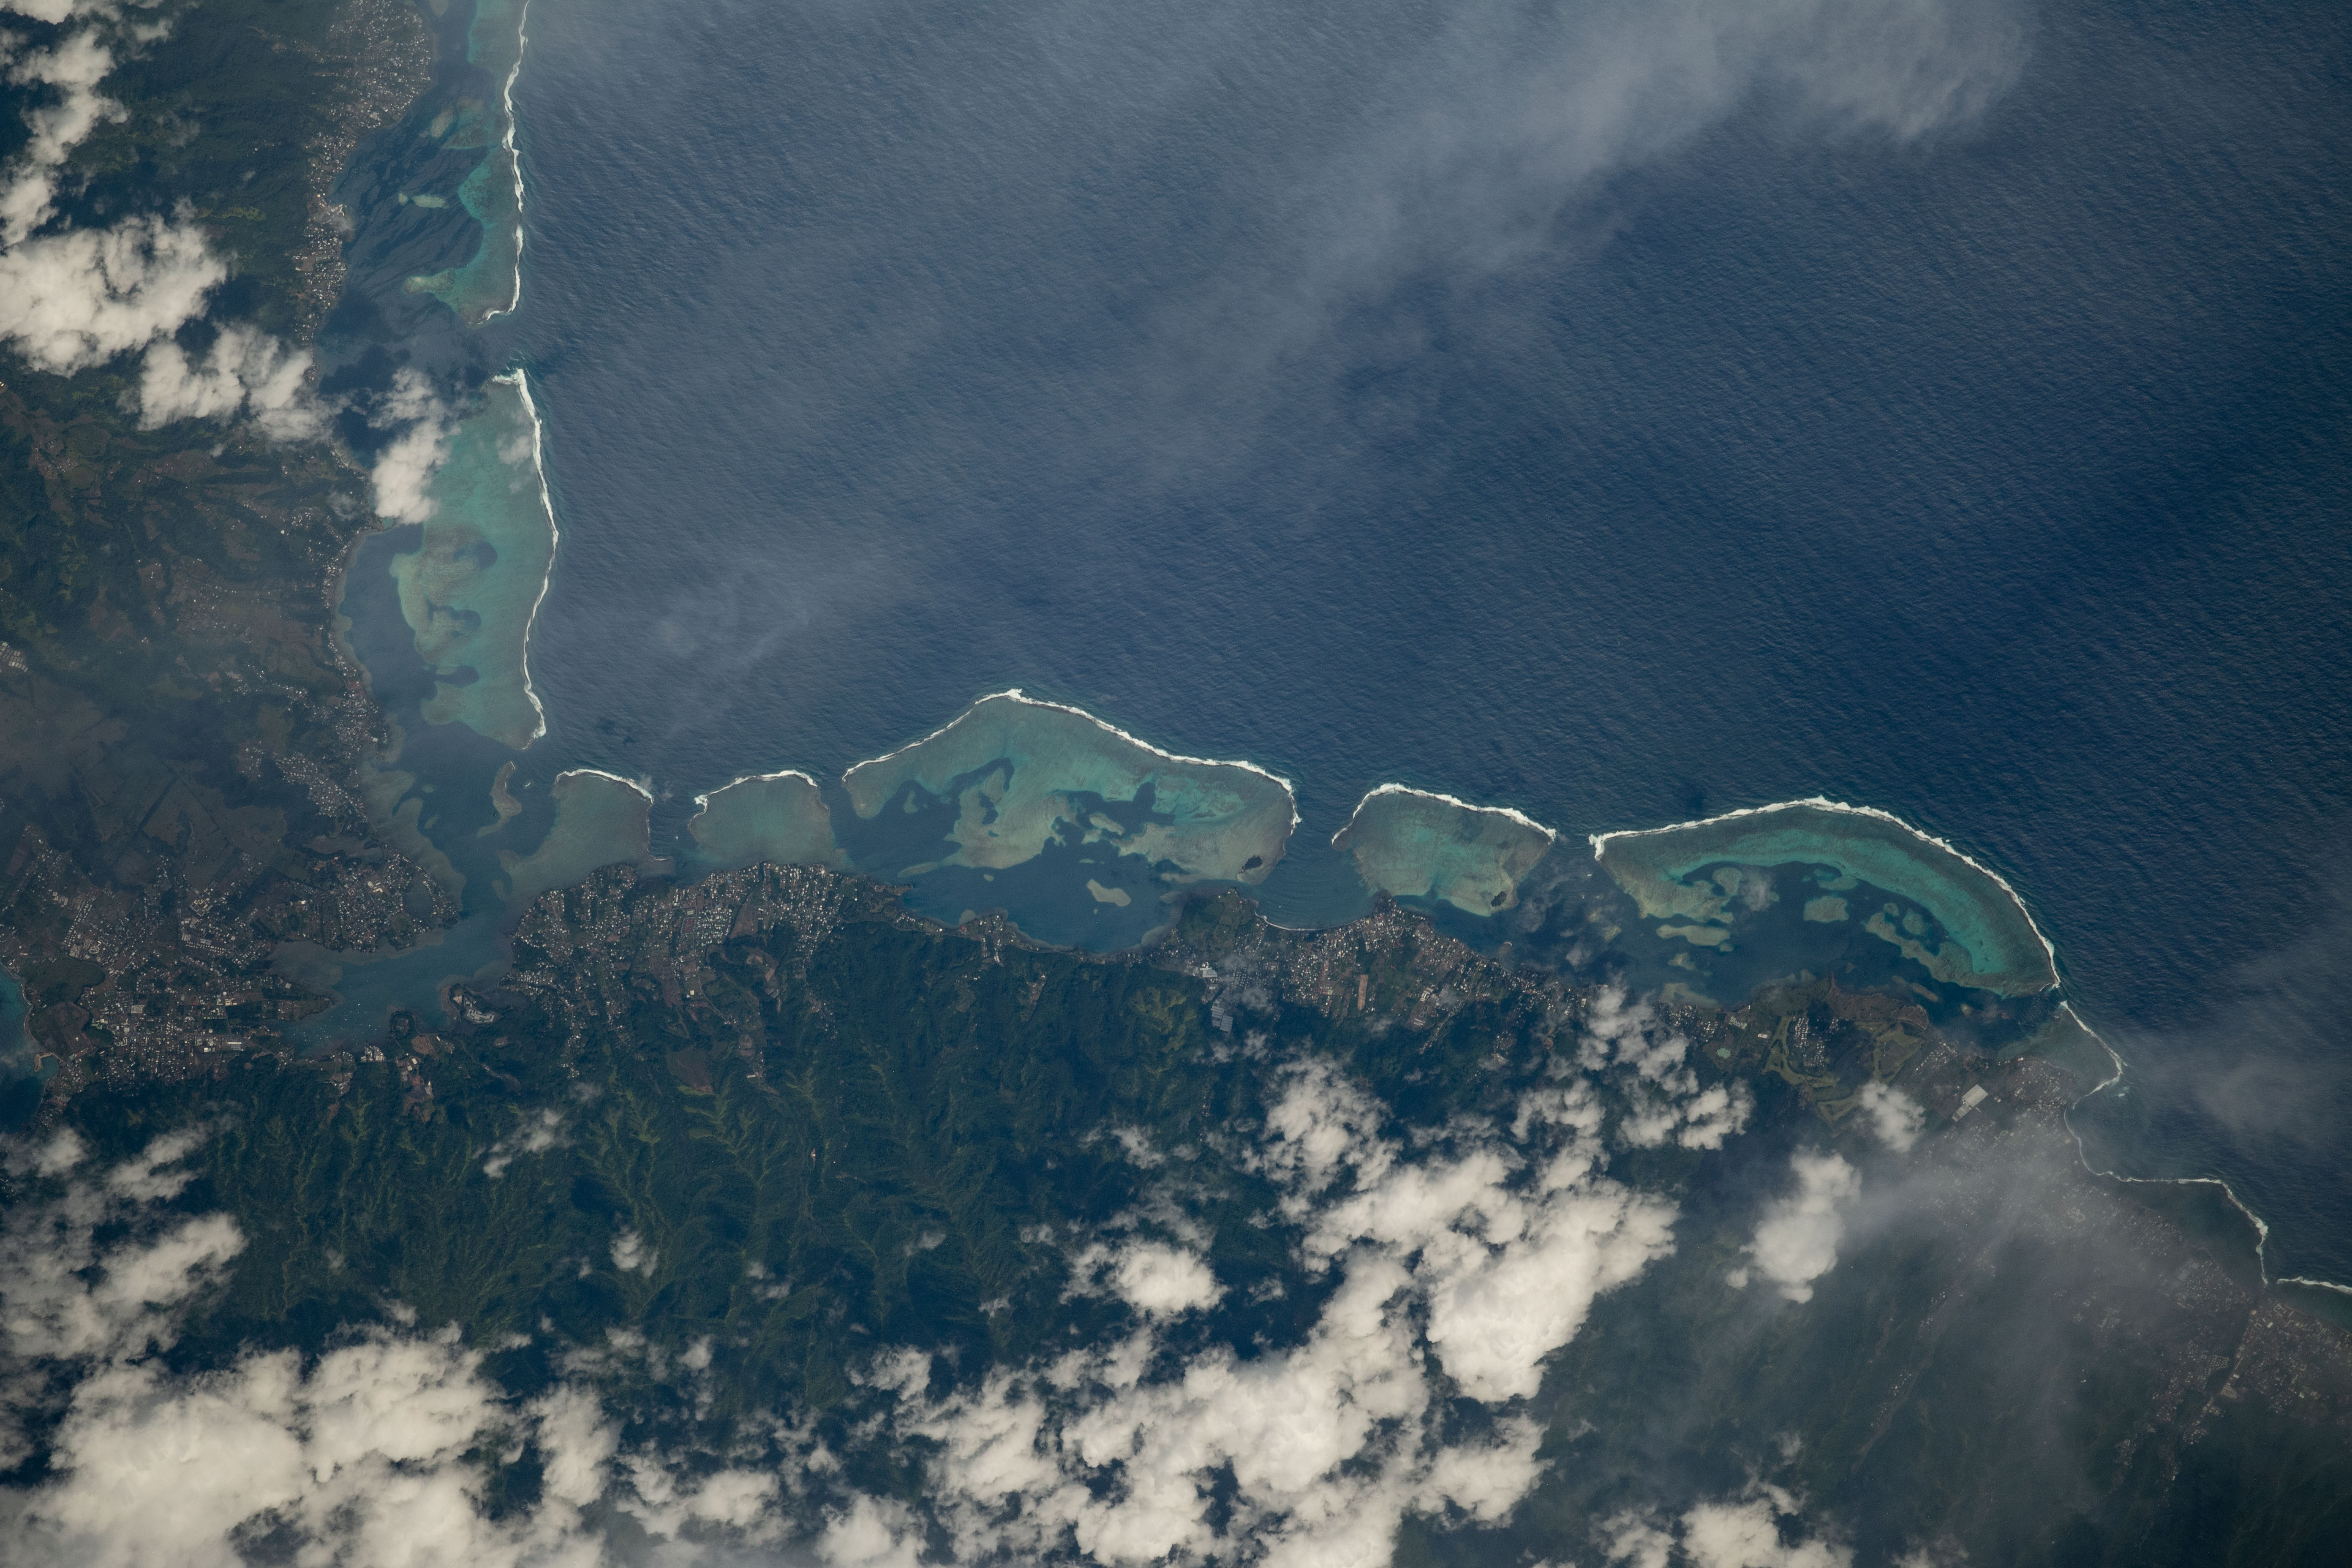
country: SOCIETY ISLANDS
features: FRENCH POLYNESIA
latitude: -17.8
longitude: -149.4
